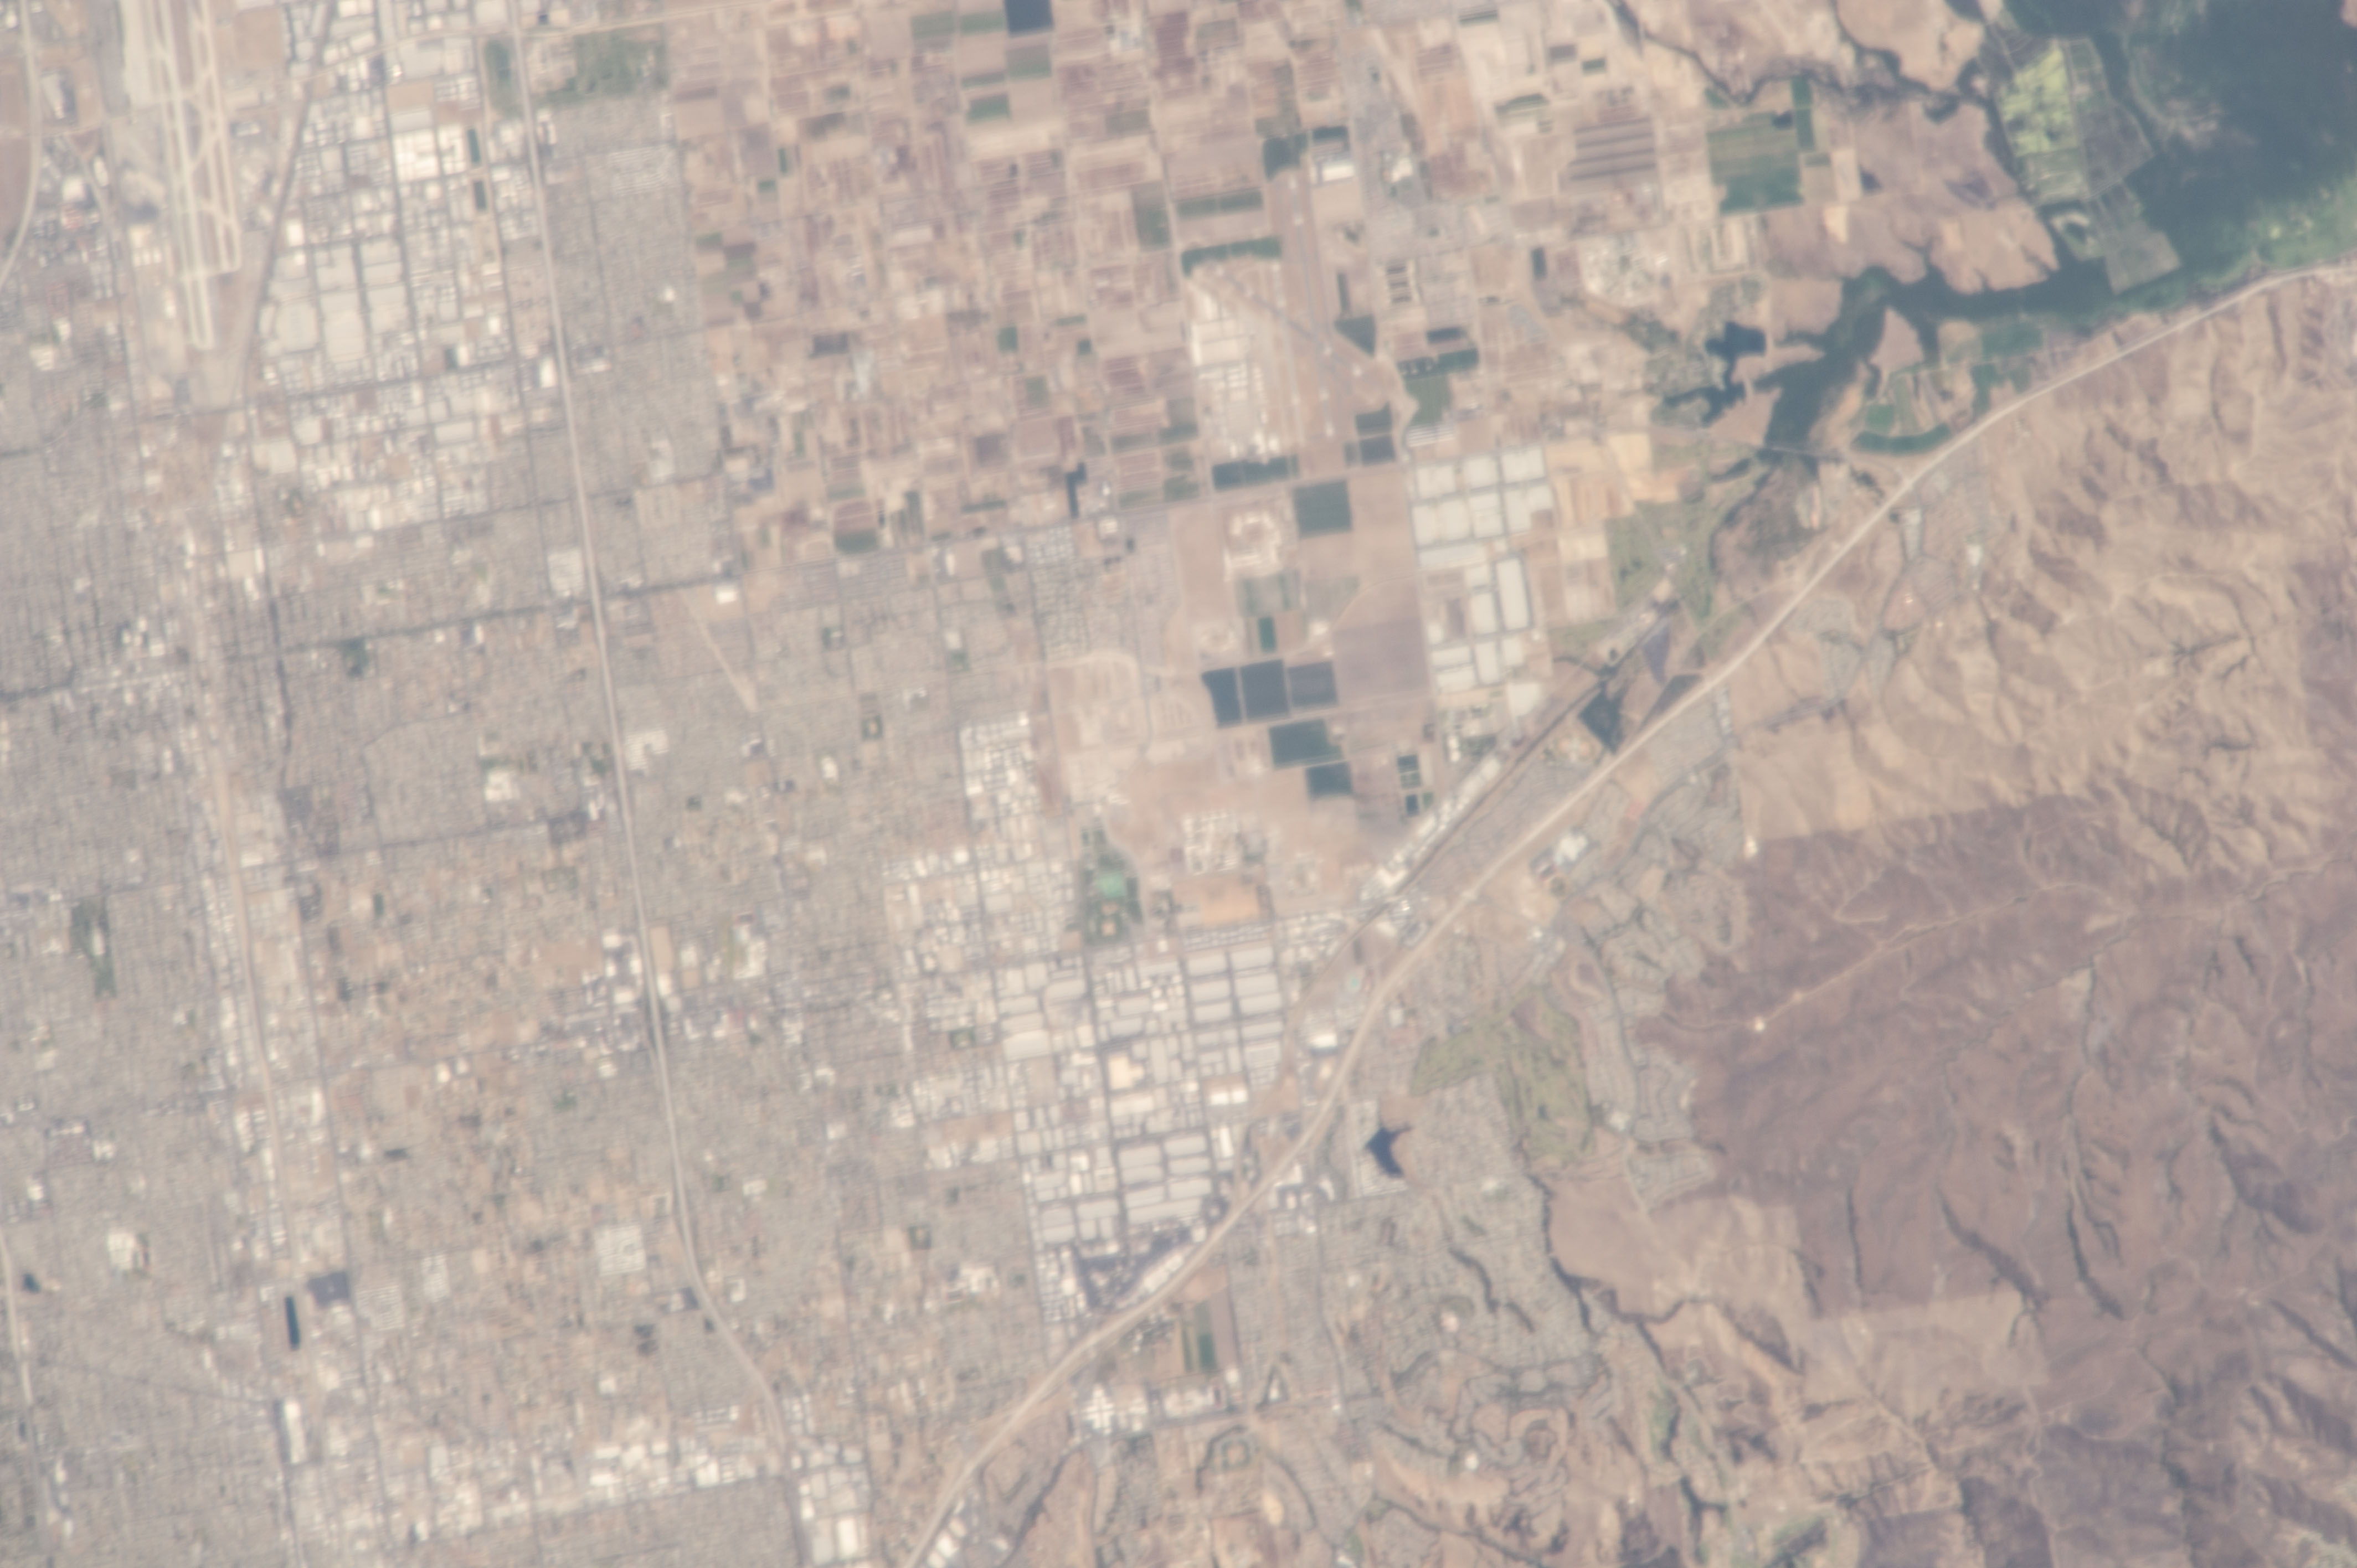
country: USA-CALIFORNIA
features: CY.
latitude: 34.0
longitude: -117.7
